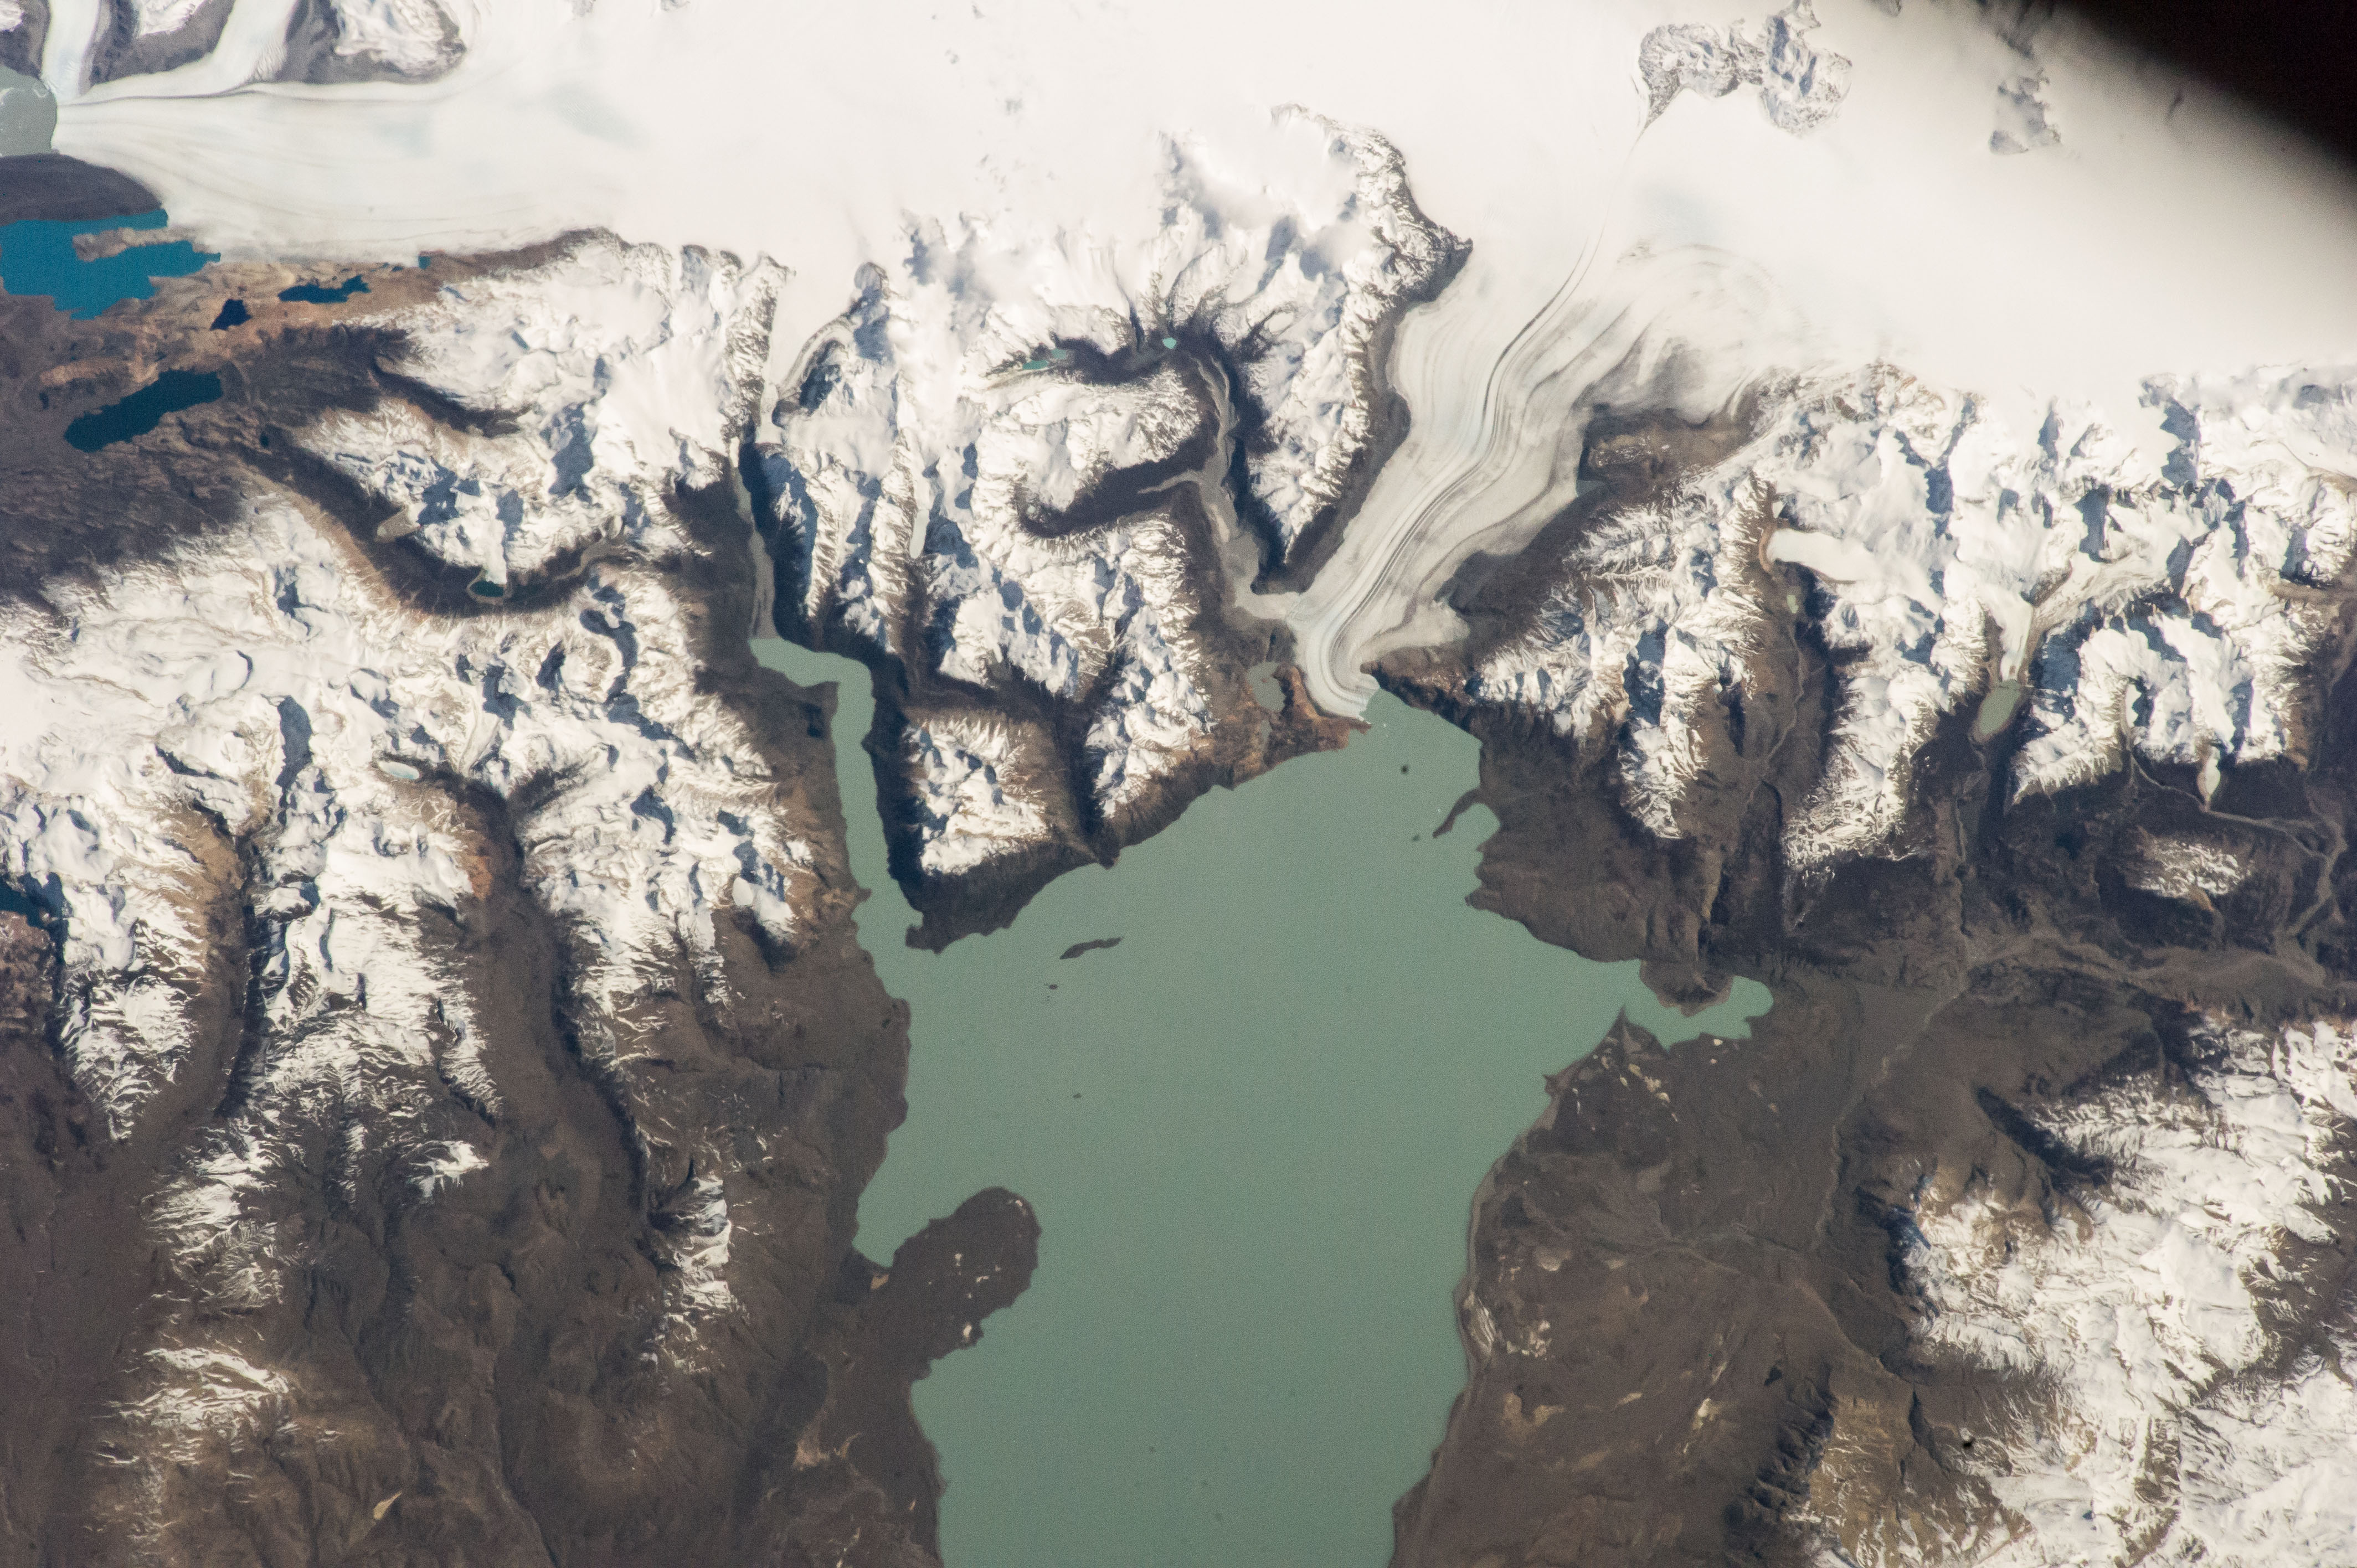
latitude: -49.6
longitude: -73.0
